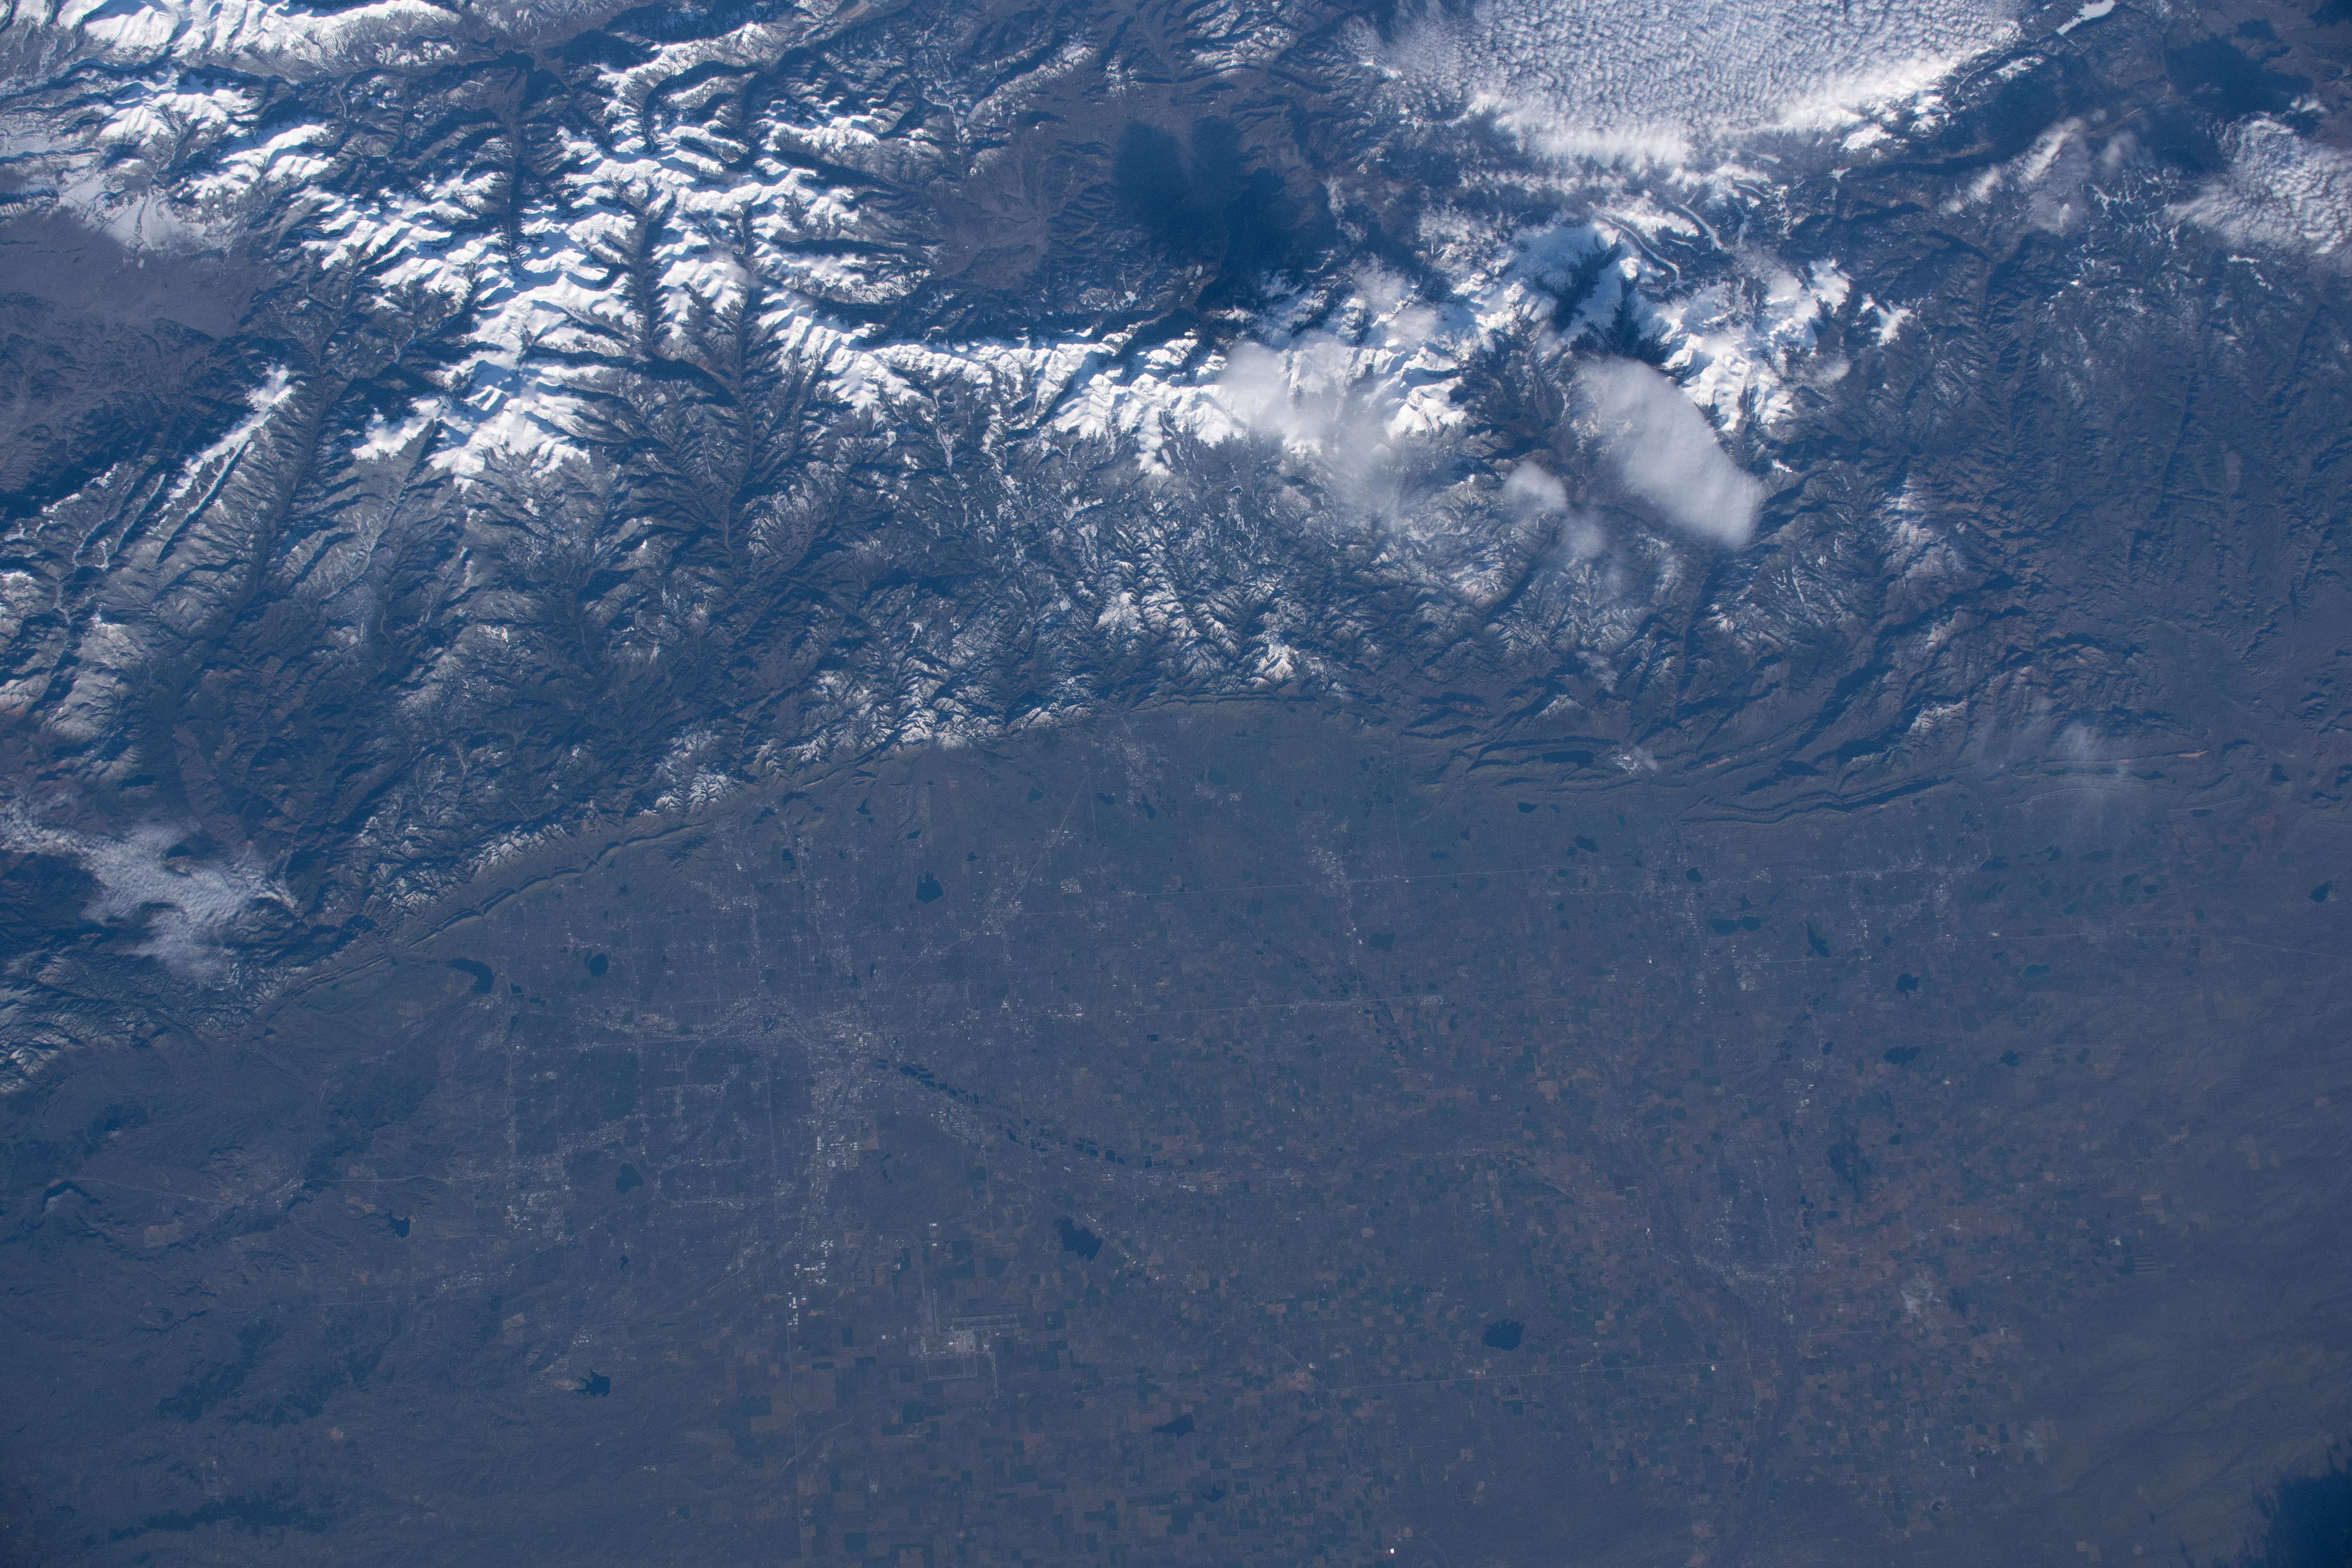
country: USA-COLORADO
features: ROCKY MOUNTAINS, BOULDER
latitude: 40.0
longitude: -105.2
